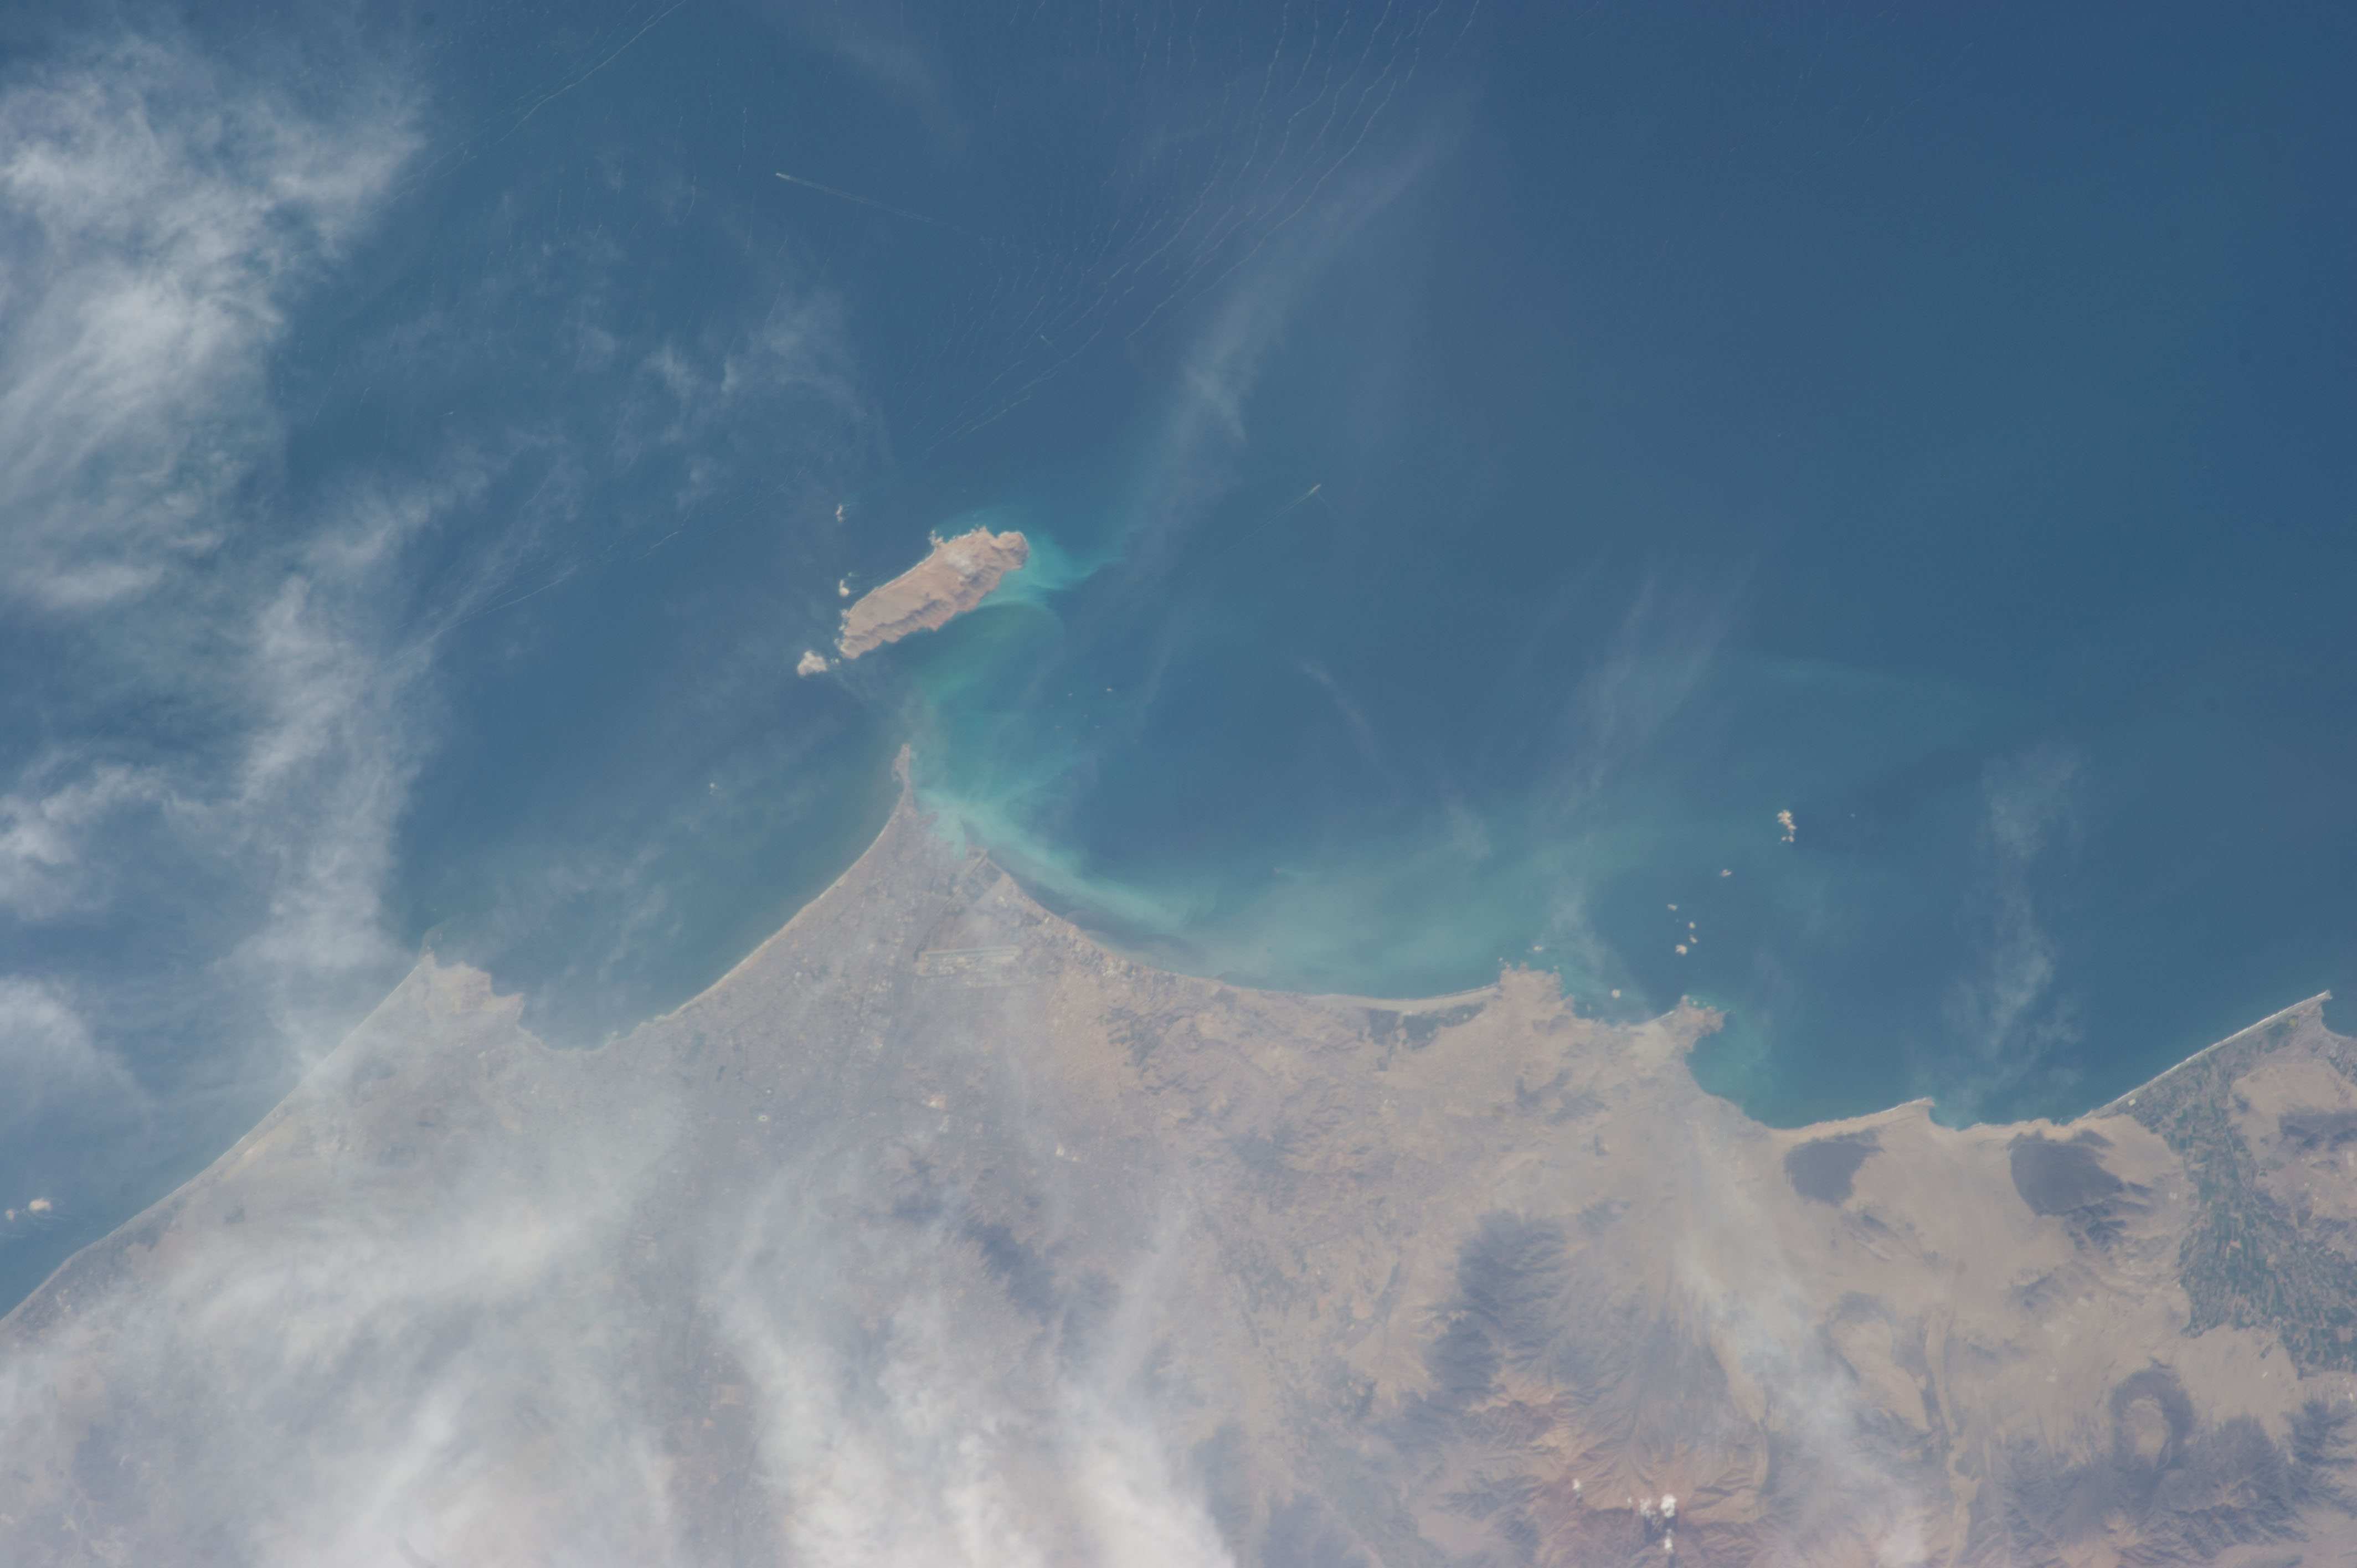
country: PERU
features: LIMA, CALLAO, BAY OF CALLAO, SAN LORENZO I., REEF
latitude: -12.1
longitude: -77.2
